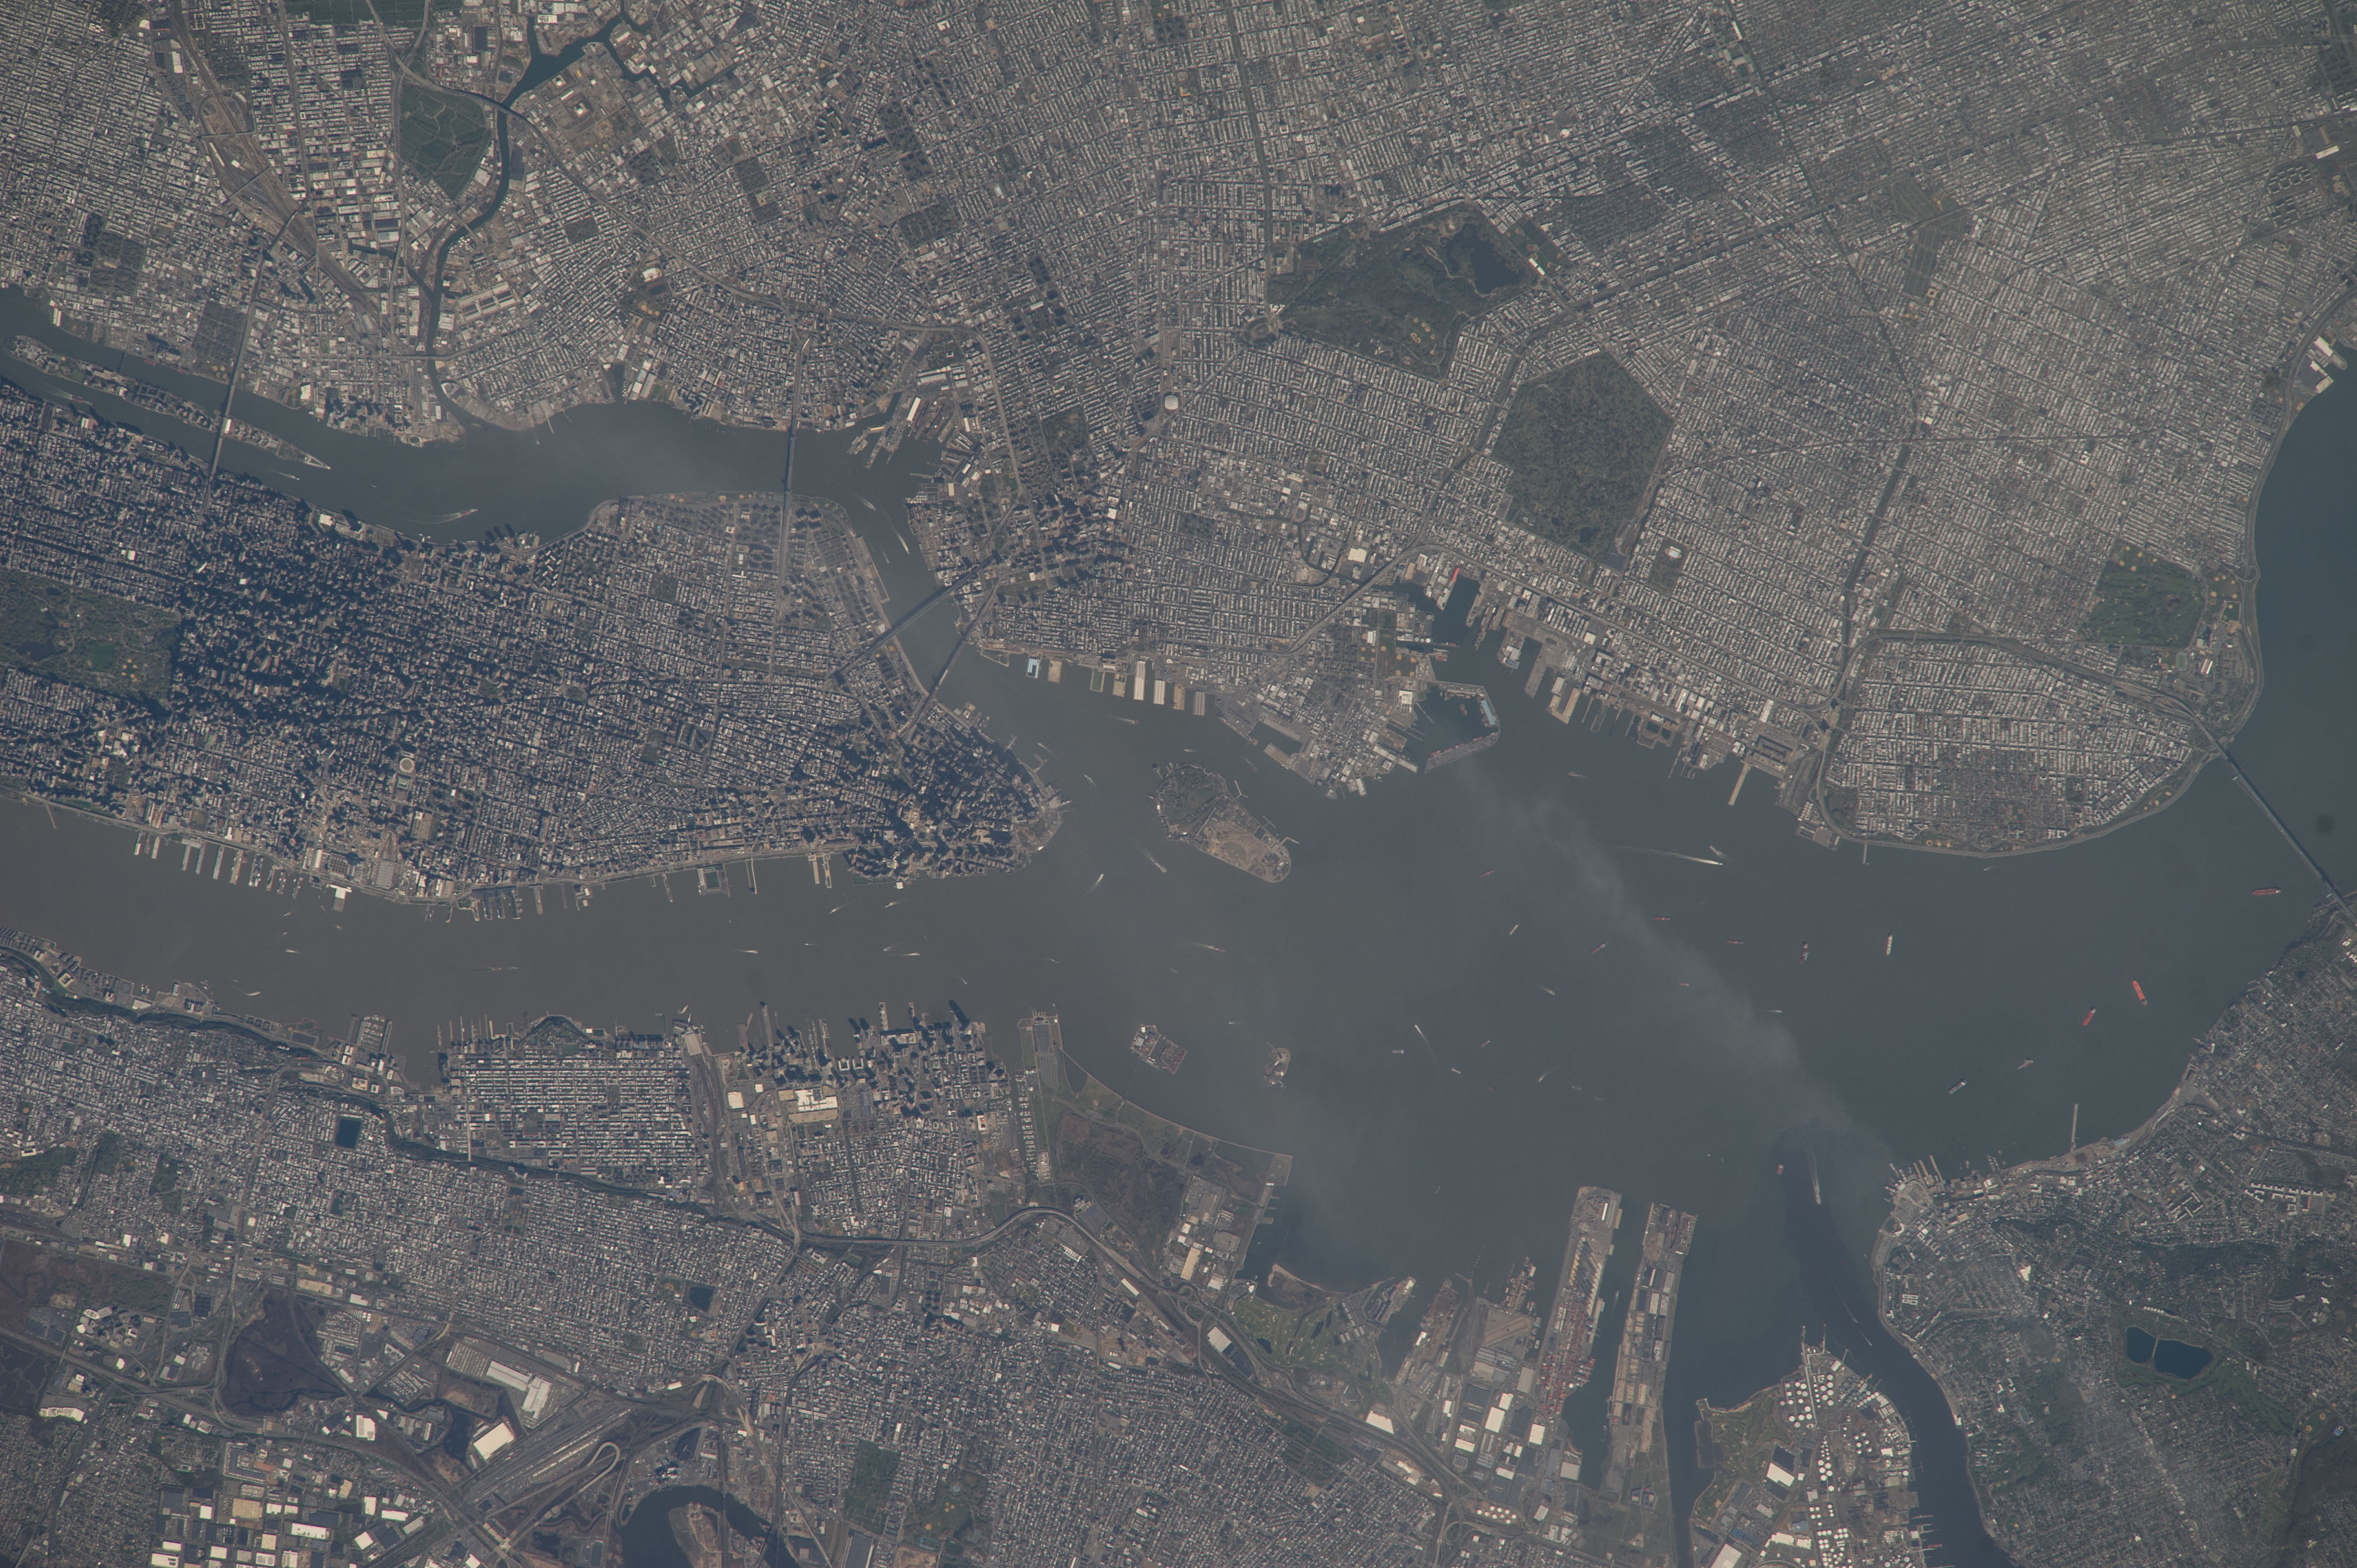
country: USA-NEW_JERSEY
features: MANHATTAN, BROOKLYN, JERSEY CITY, GOVERNORS ISLAND, STATUE OF LIBERTY NATIONAL MONUMENT, HUDSON RIVER, UPPER BAY, EASTERN RIVER
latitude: 40.7
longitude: -74.0
